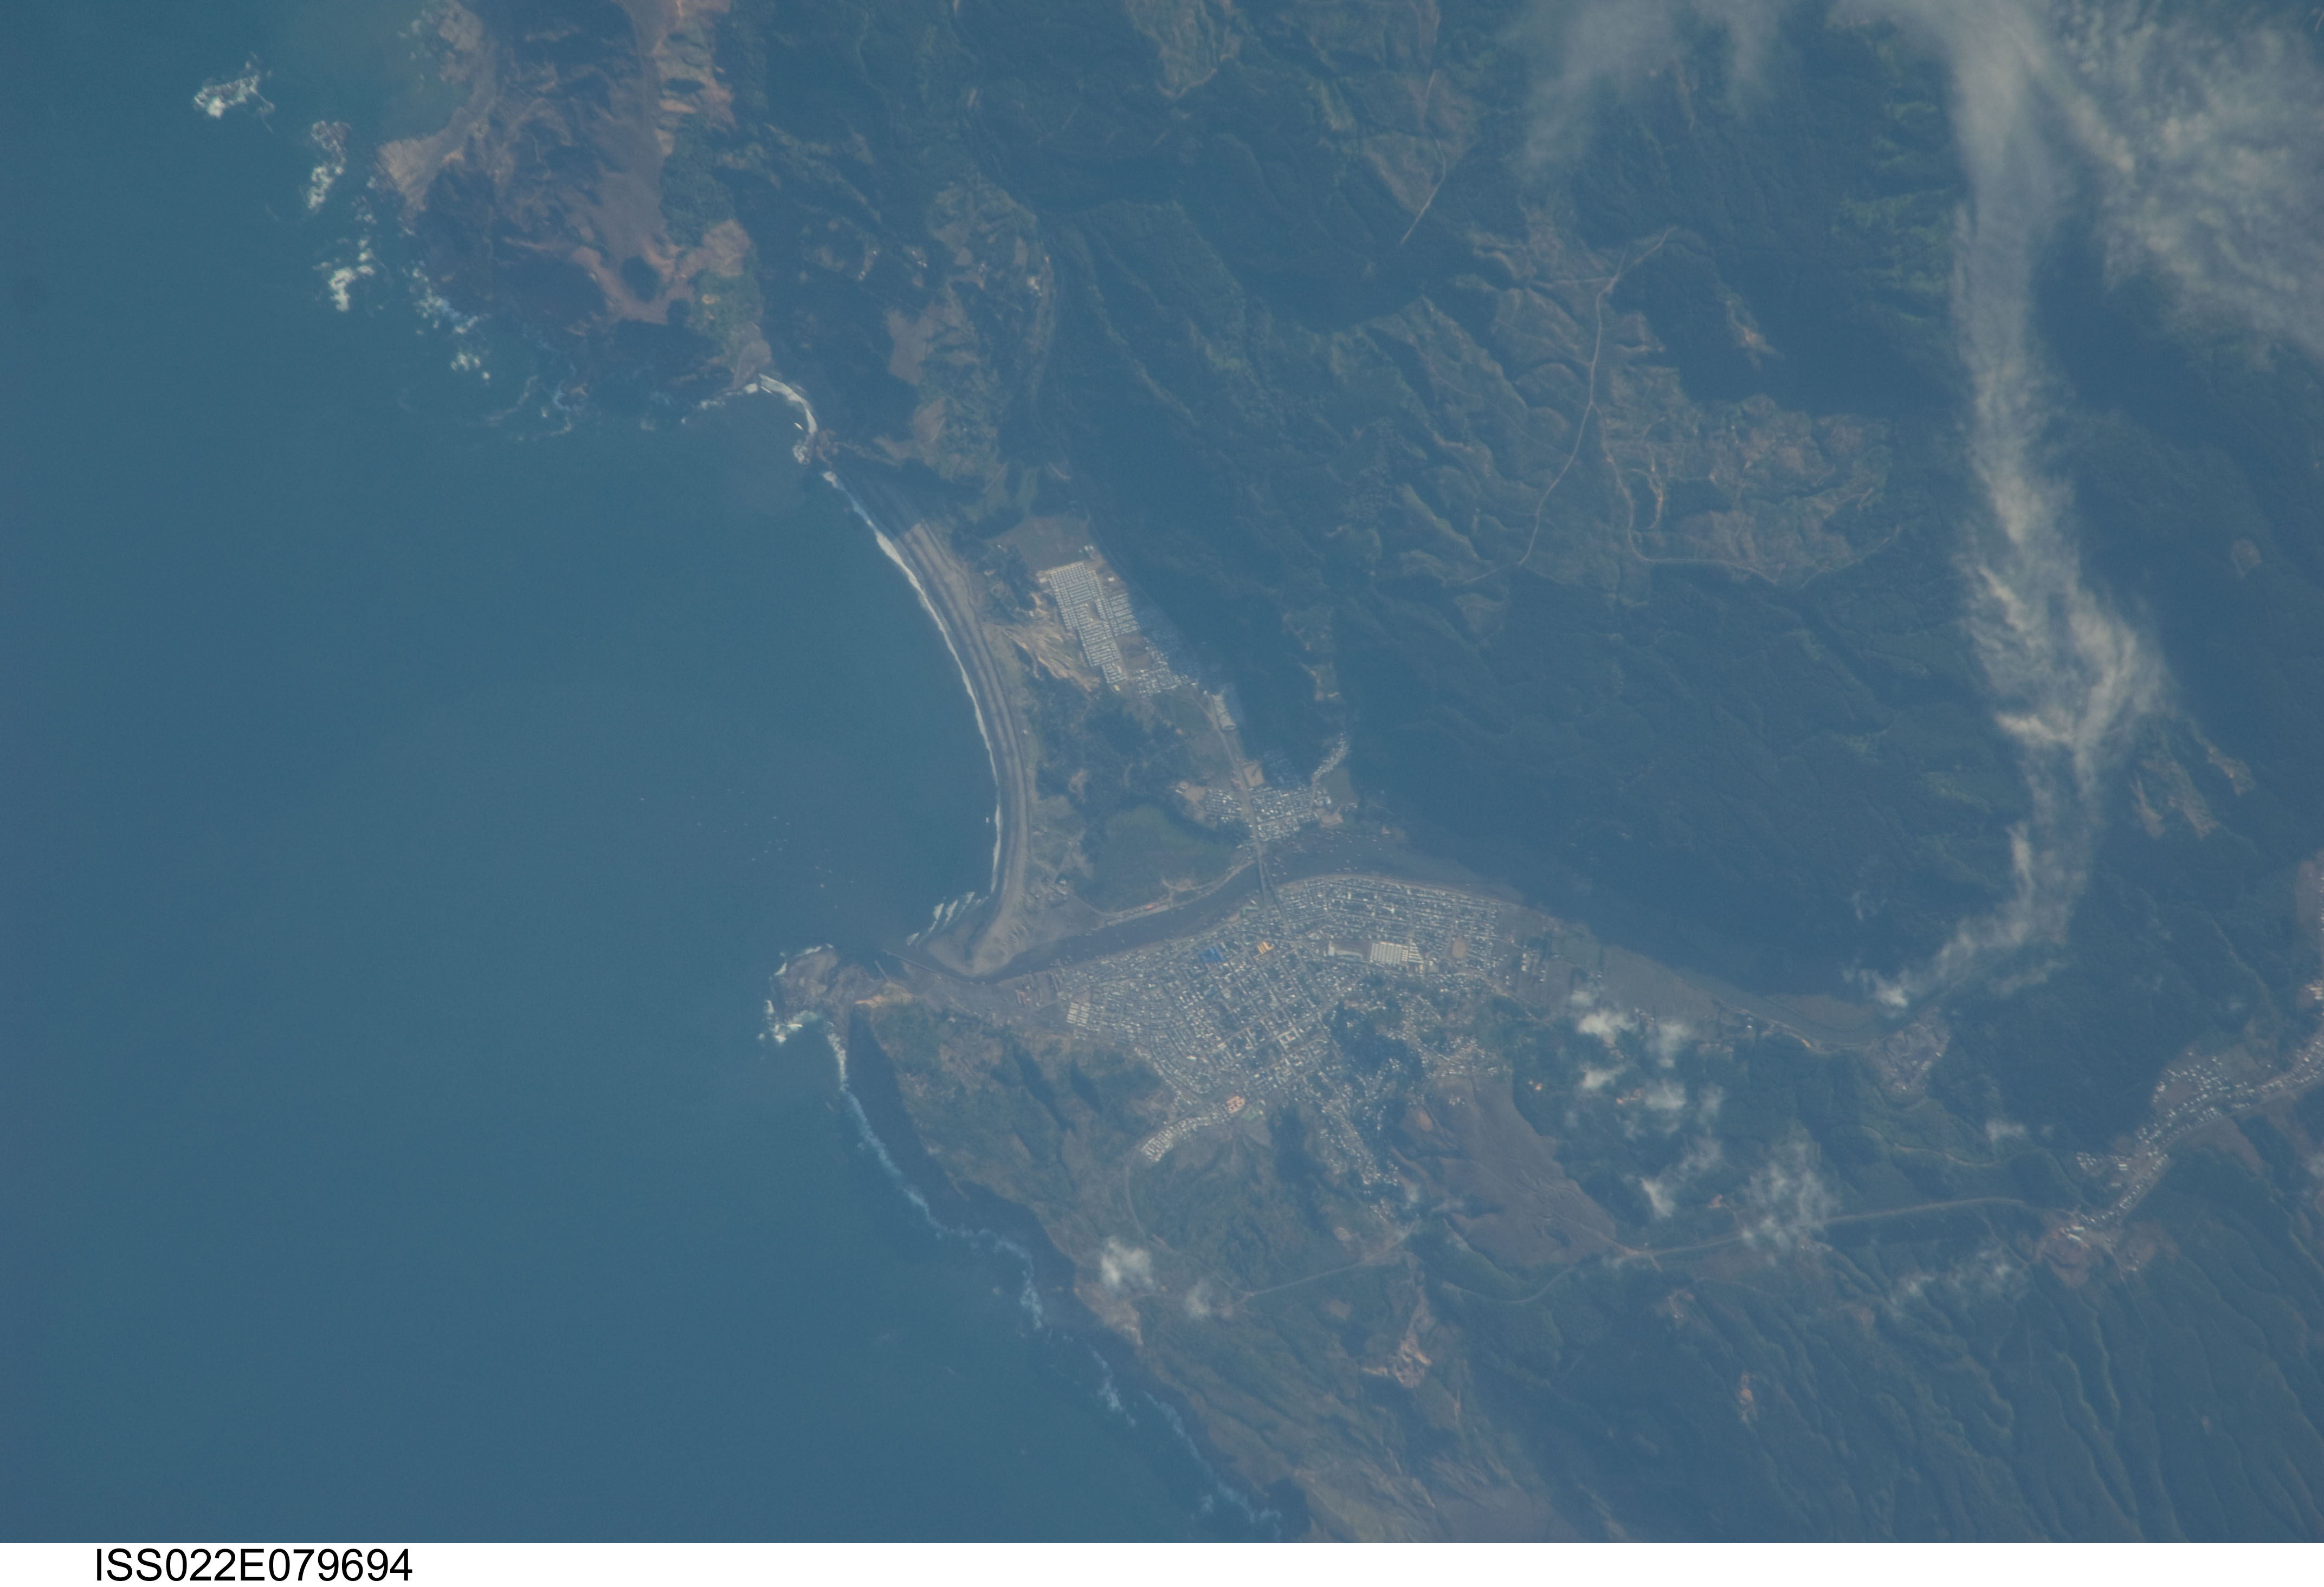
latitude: -37.6
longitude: -73.7
